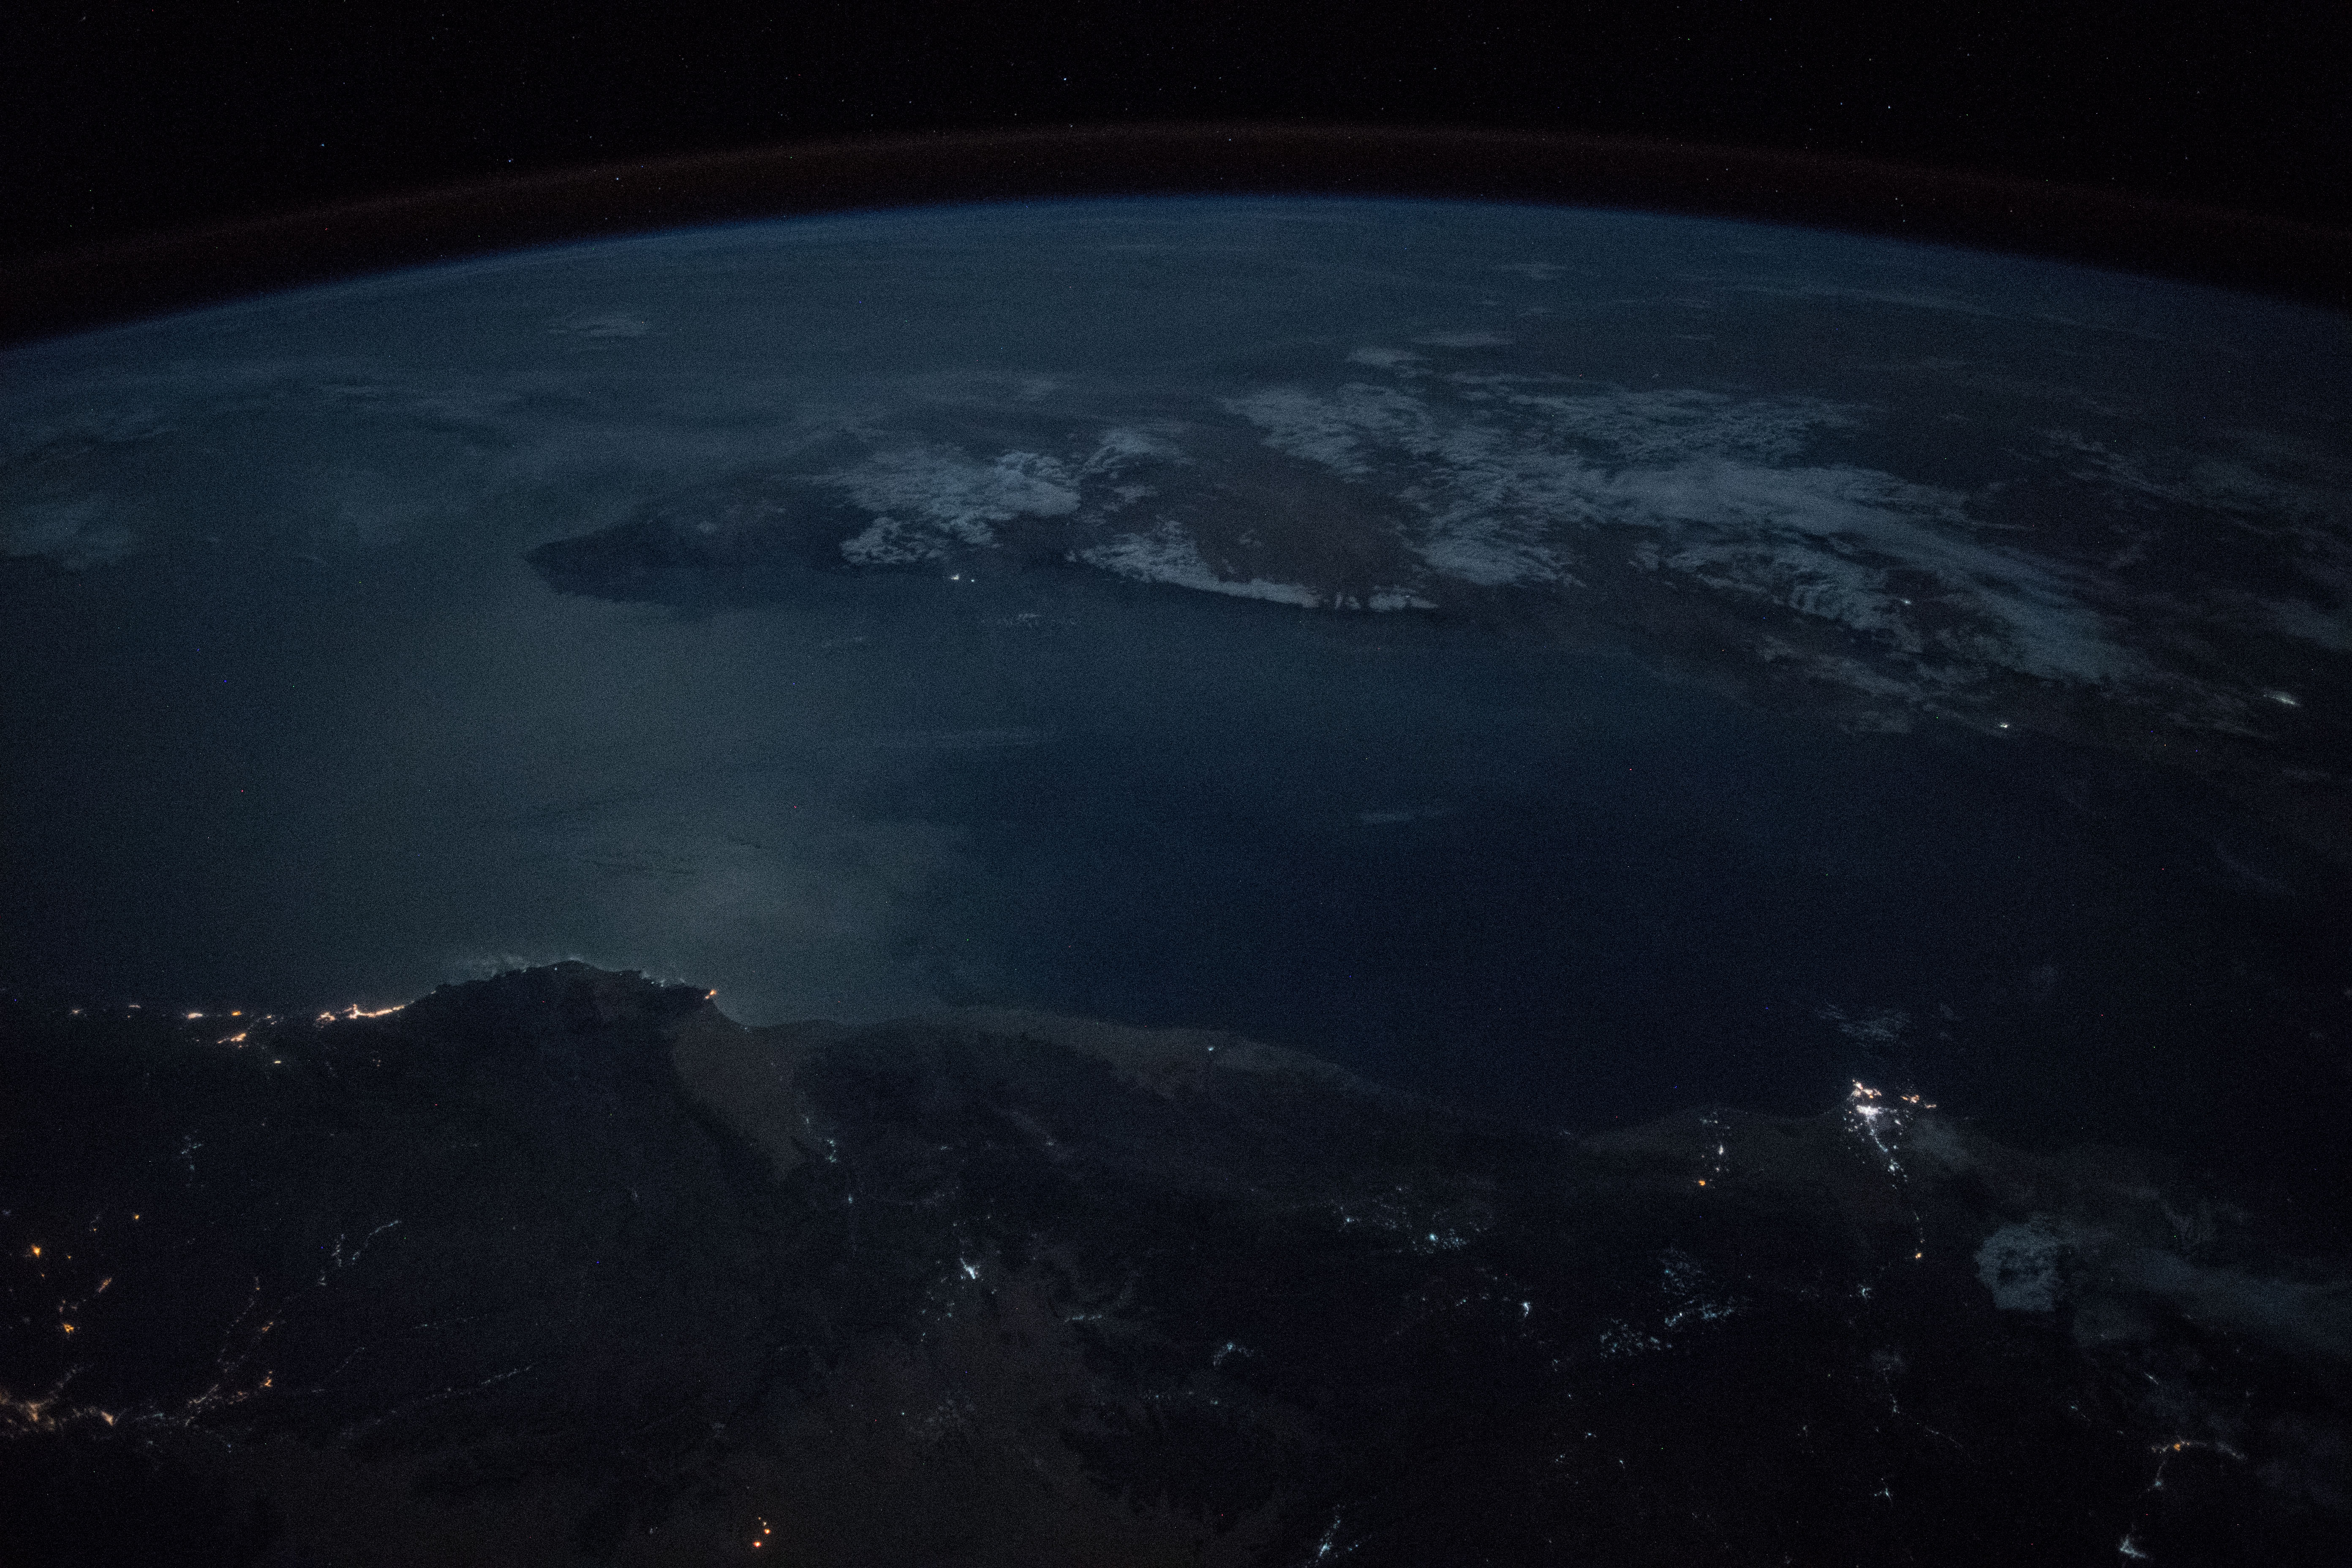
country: SOMALIA
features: OGO MOUNTAINS, COAST, GULF OF ADEN, NIGHT, EARTH LIMB
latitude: 12.3
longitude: 47.8
